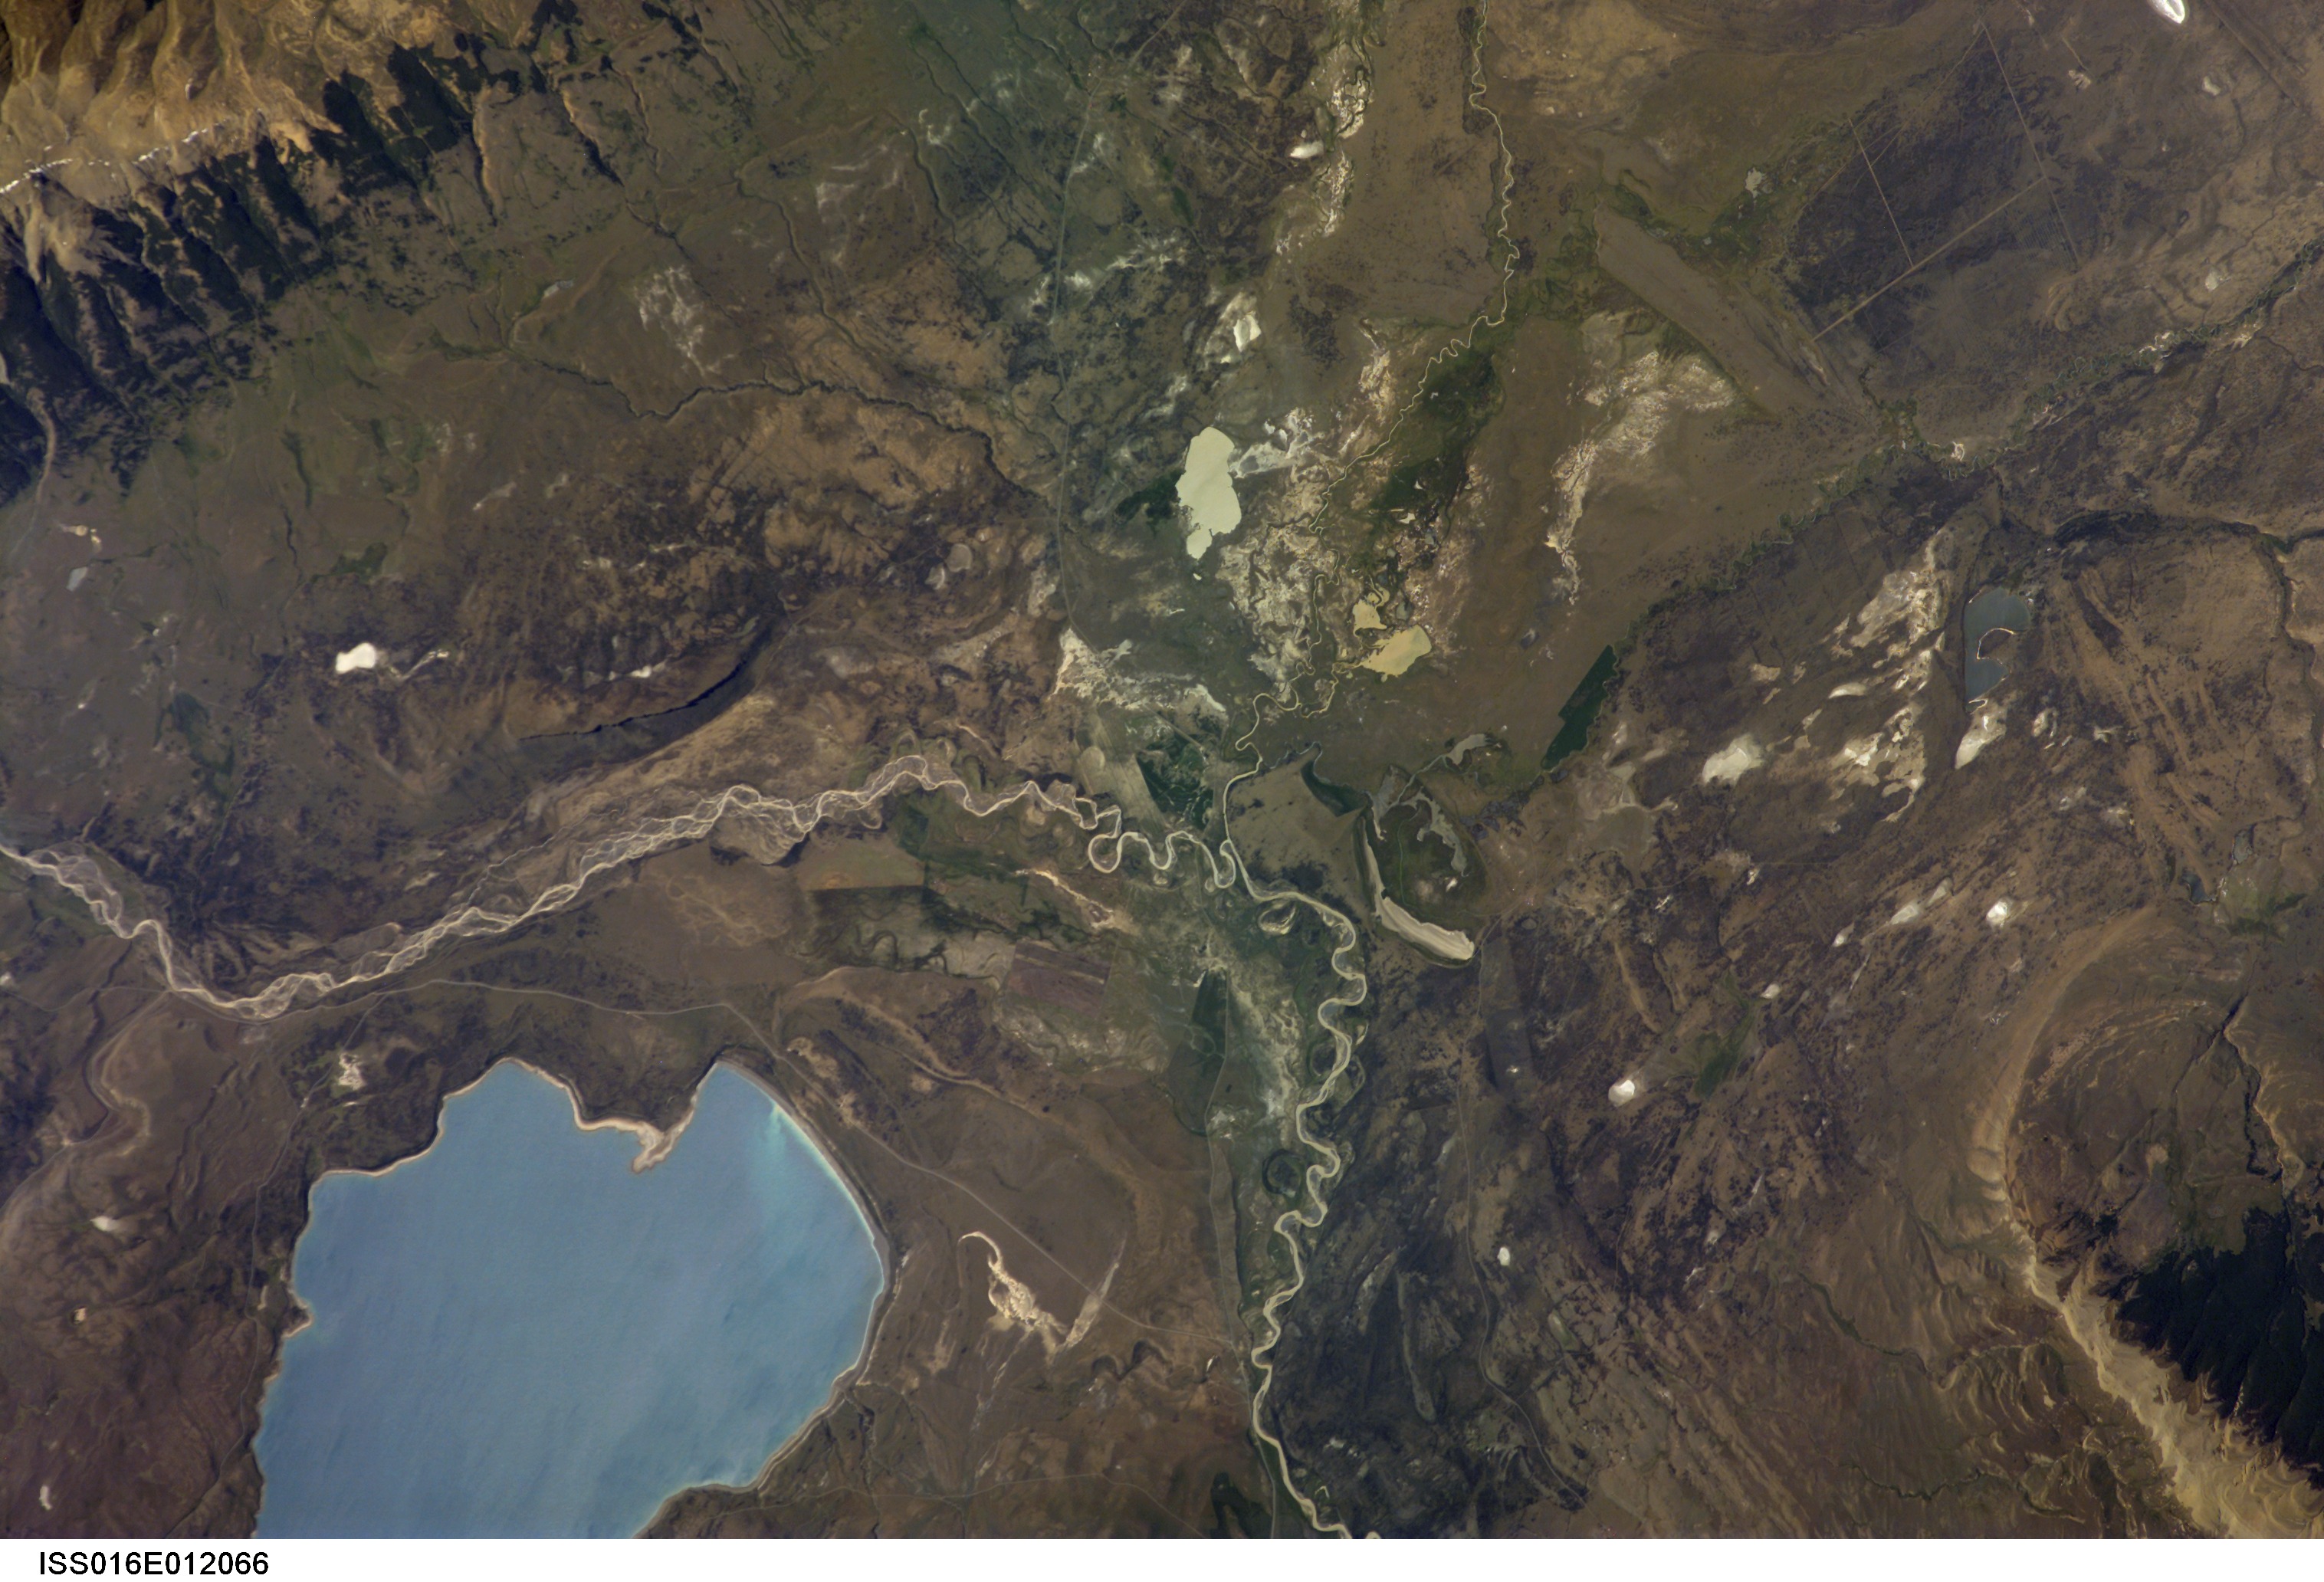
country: CHILE
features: RIVER,LAKE SARMIENTO DE GA
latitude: -51.0
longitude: -72.5
